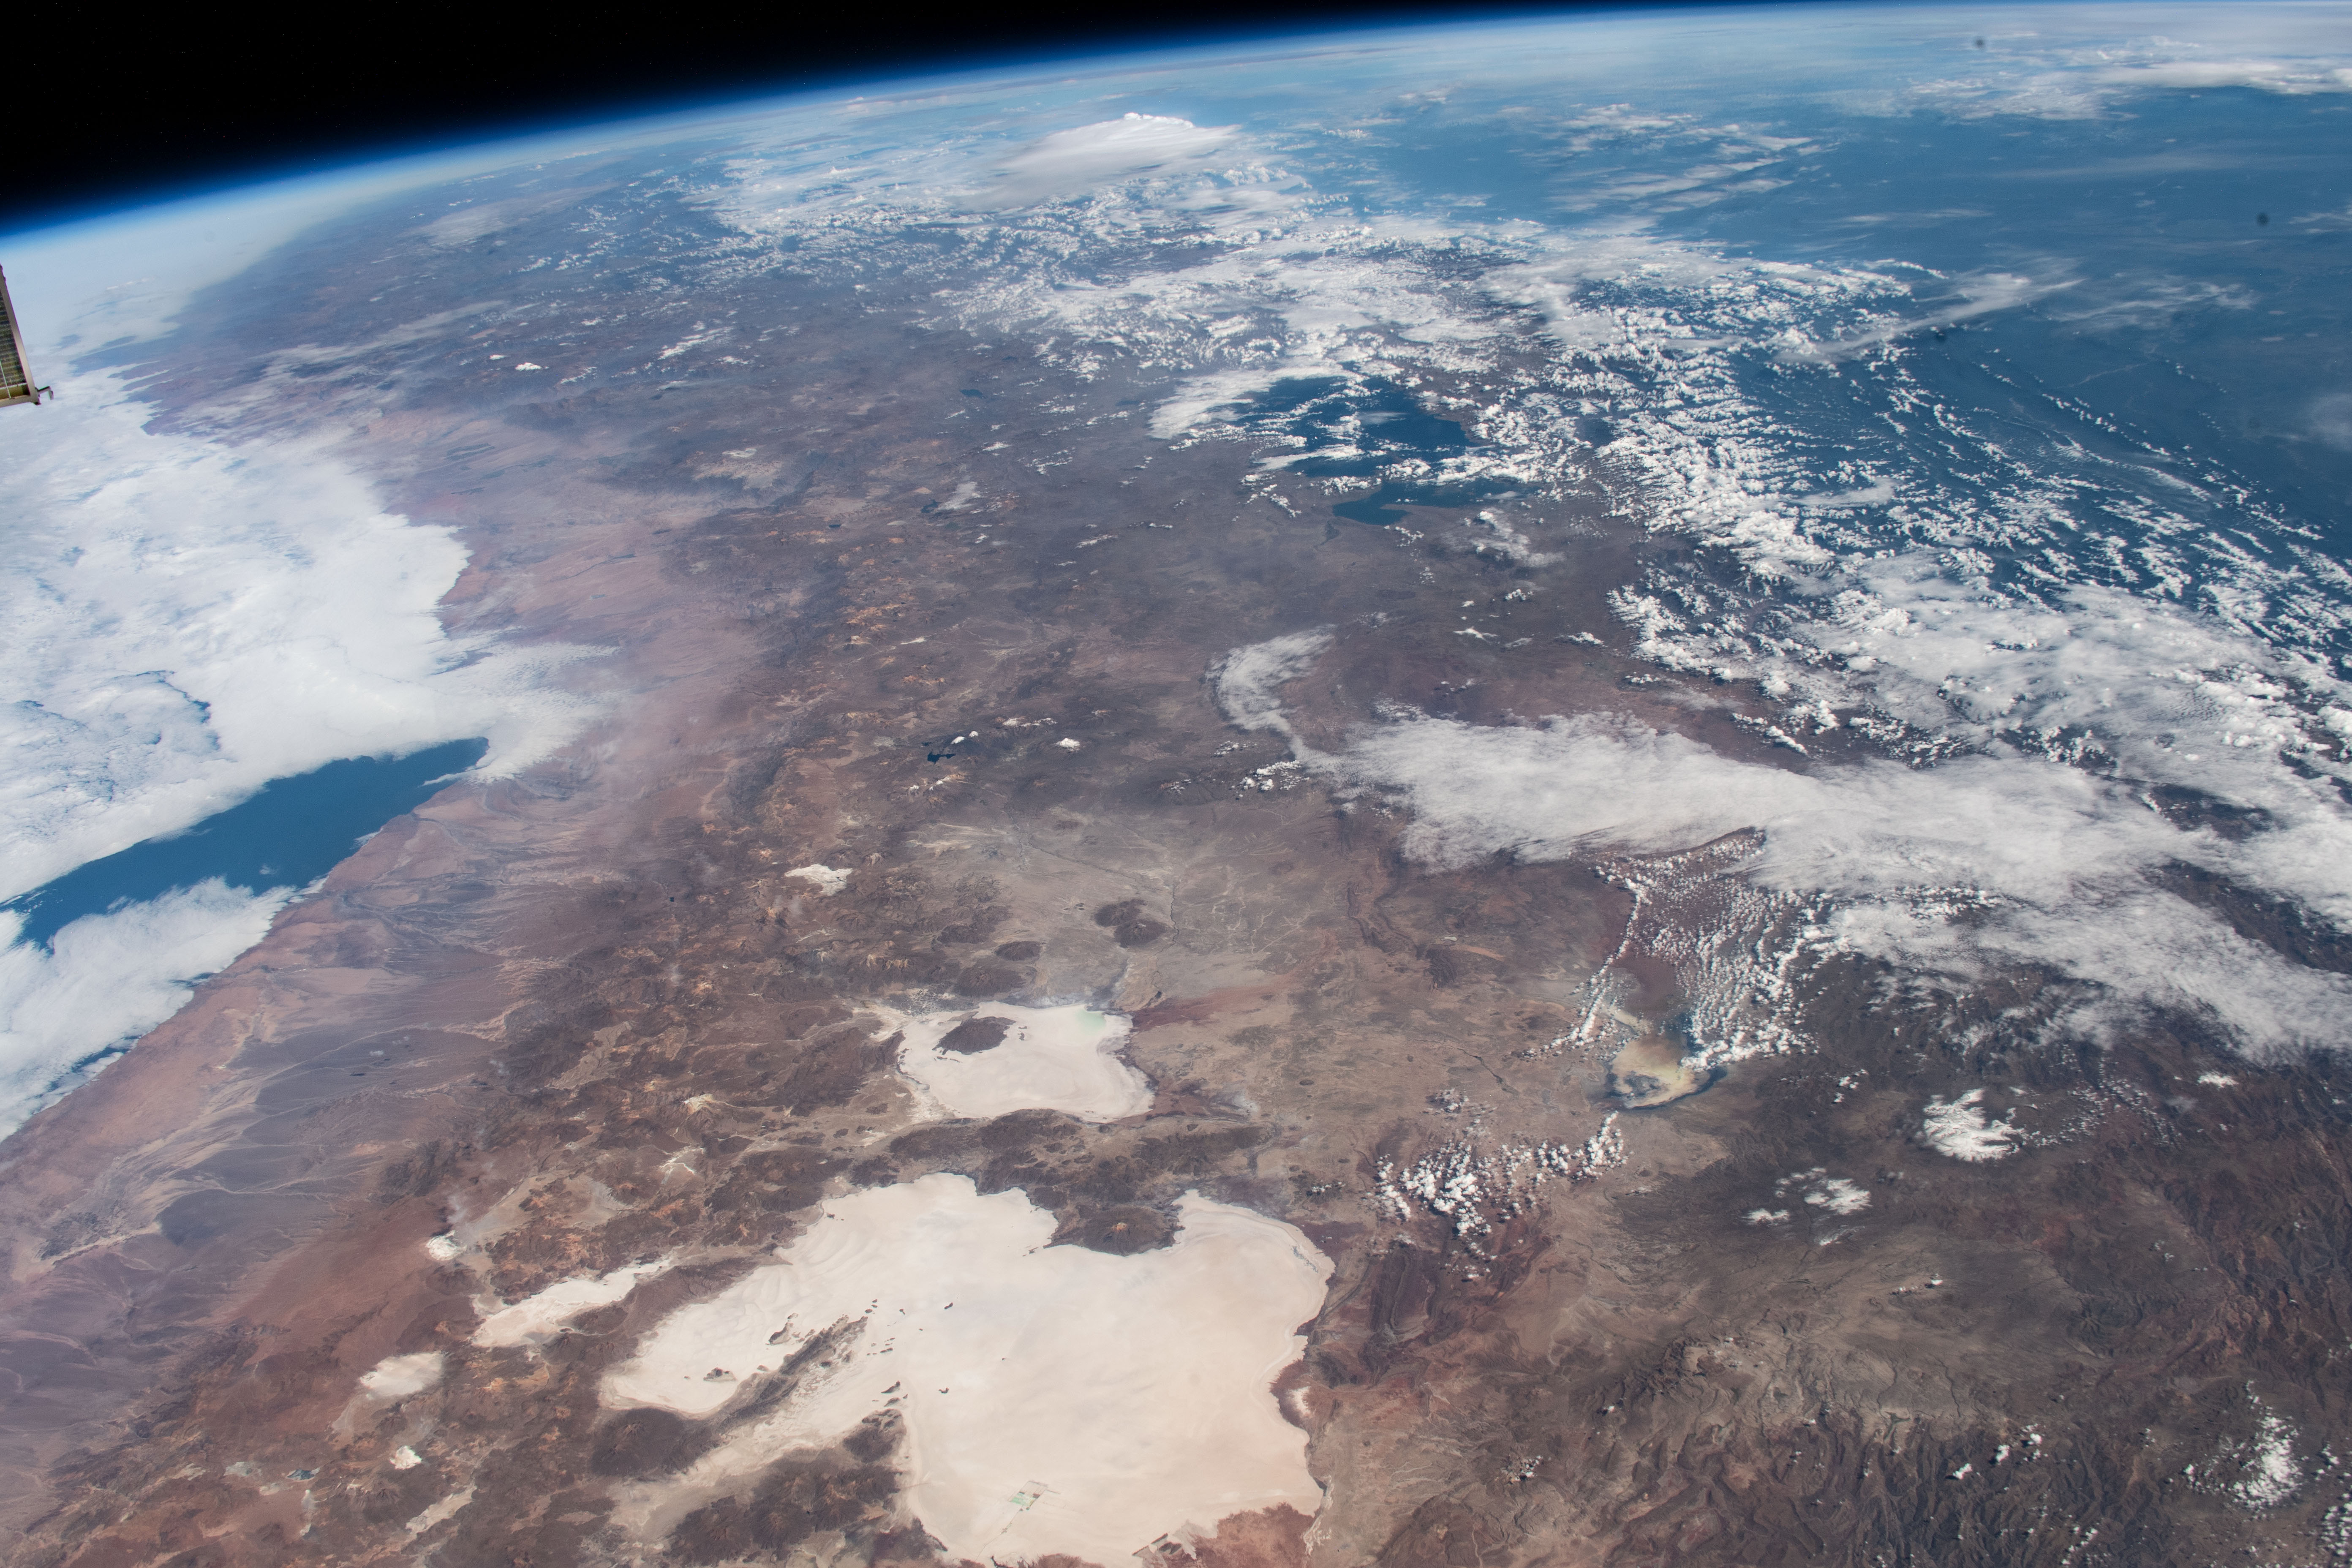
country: BOLIVIA
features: THE ANDES, SALAR DE UYUNI DESERT, CORDILLERA REAL MOUNTAINS, LAKE TITICACA
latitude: -18.0
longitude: -68.0
